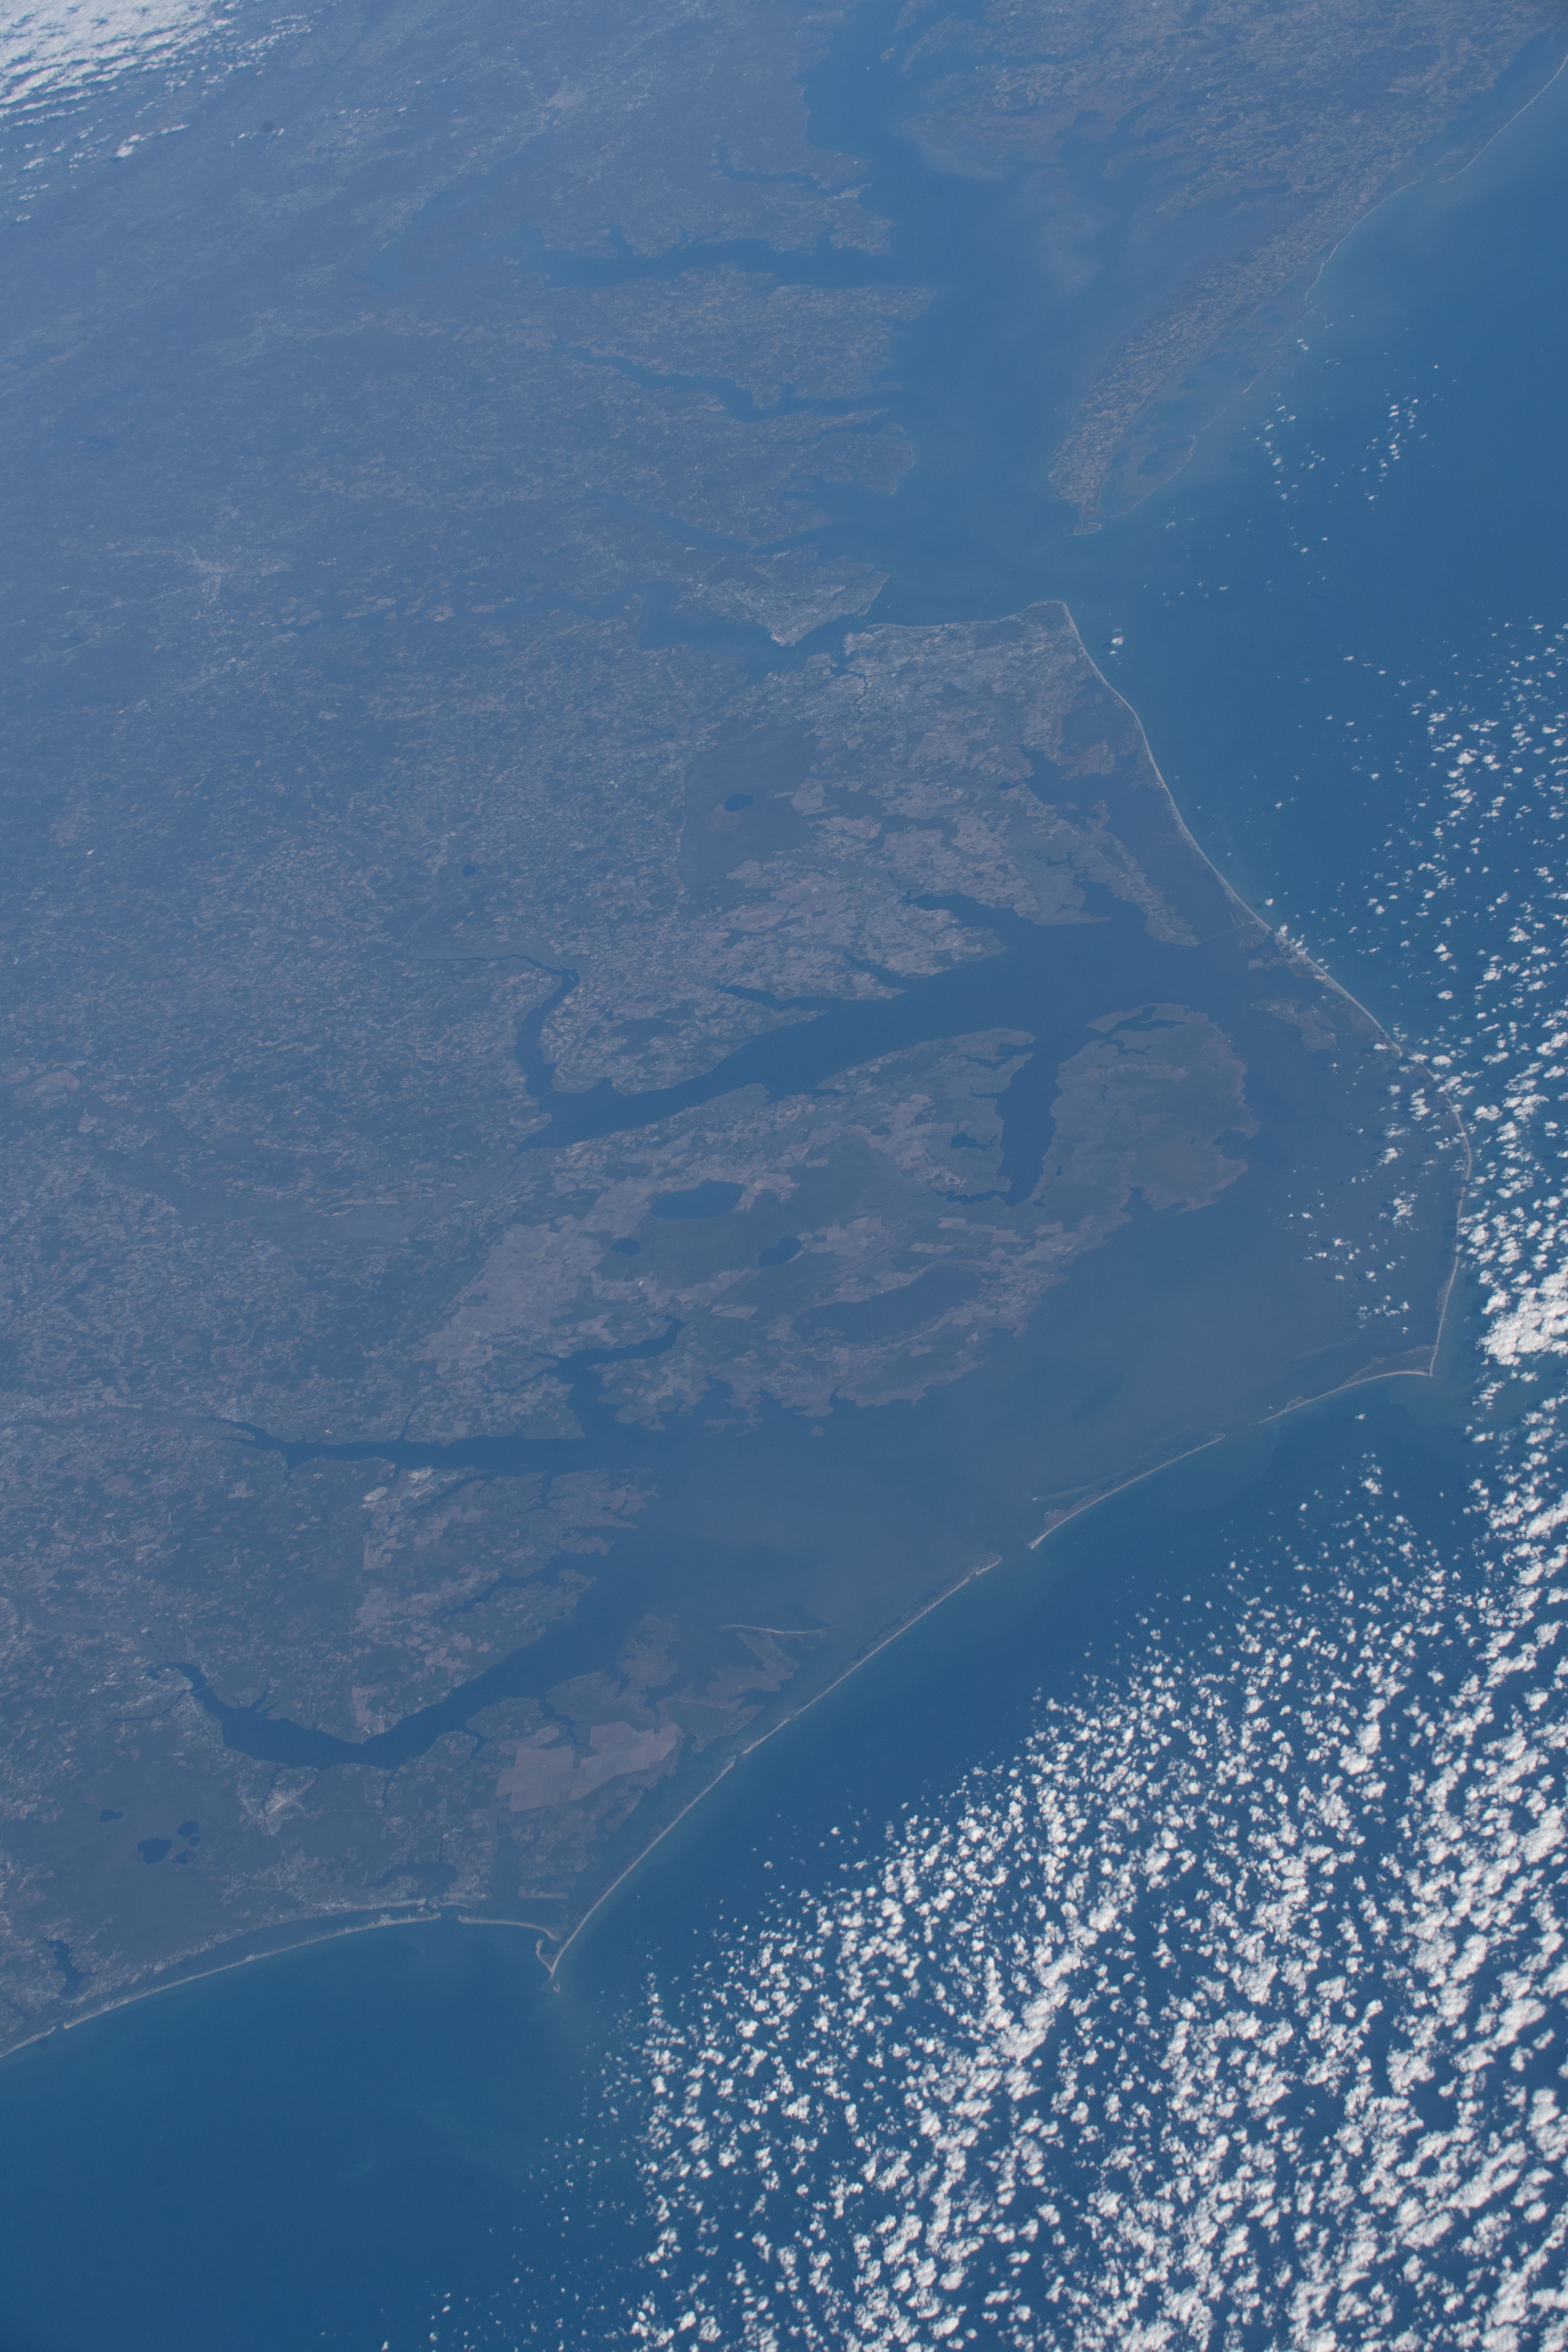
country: USA-NORTH CAROLINA
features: PAMLICO SOUND, CHESAPEAKE BAY
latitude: 35.8
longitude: -76.5
